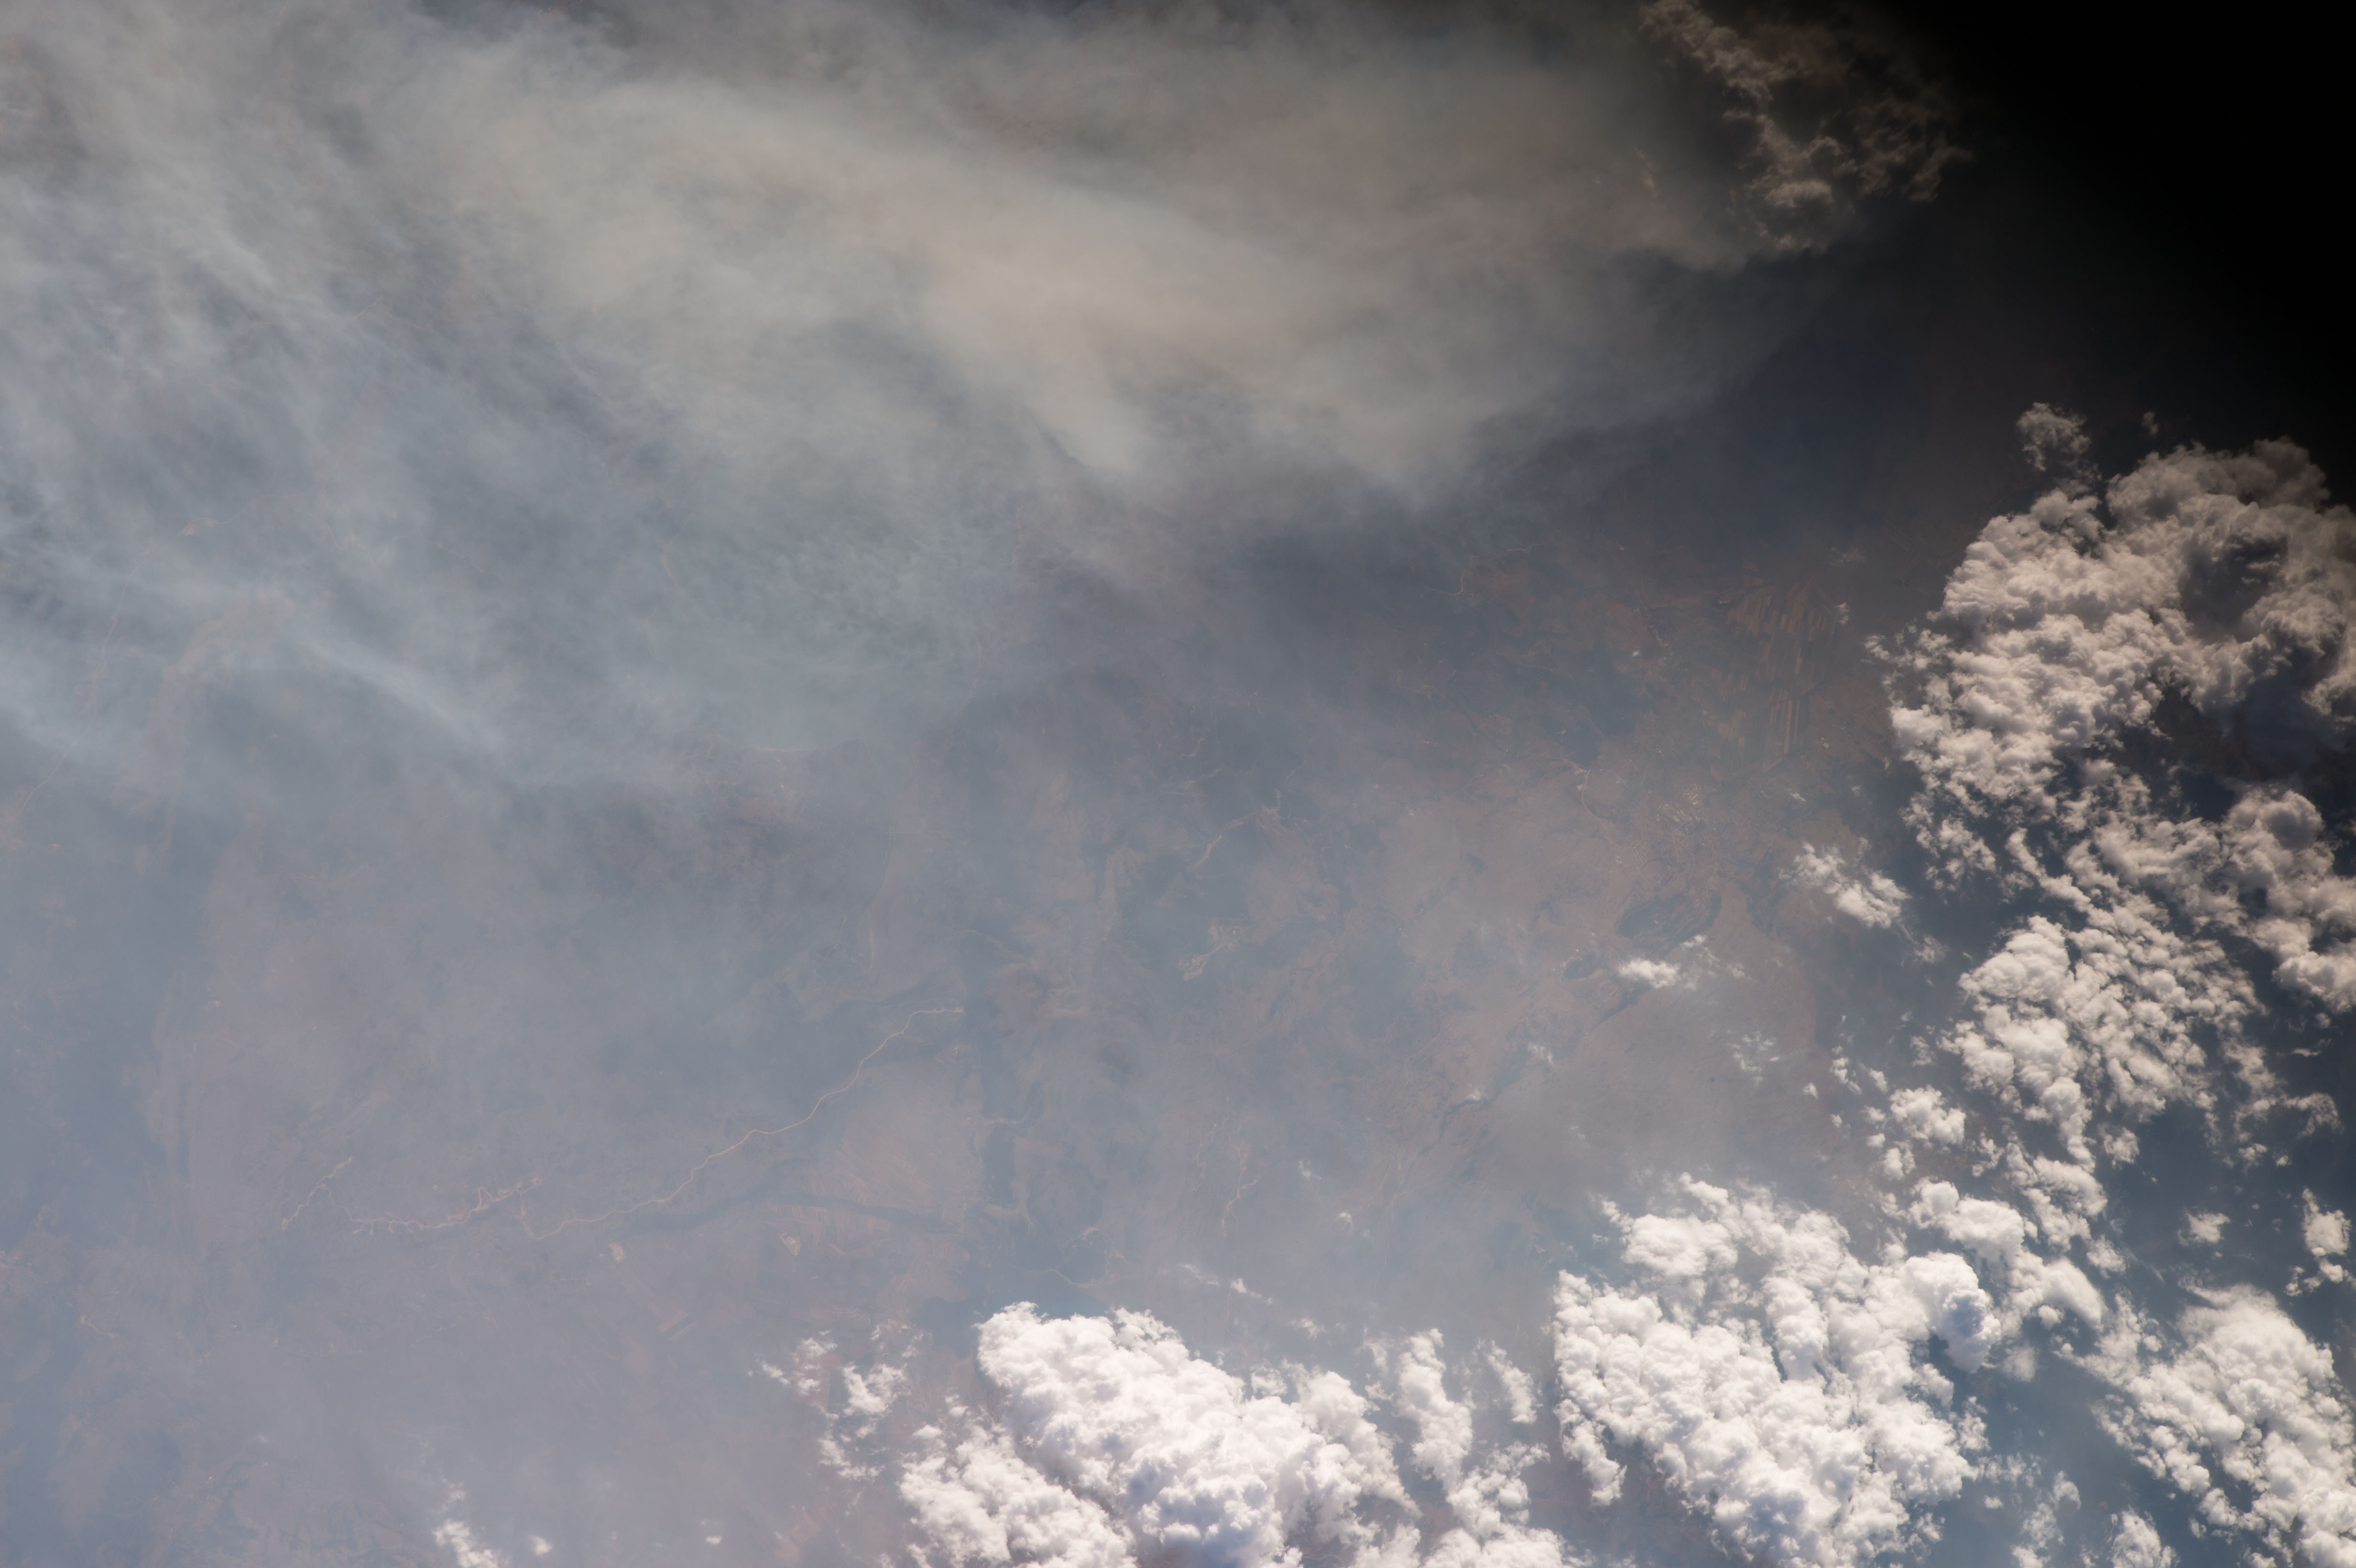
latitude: 43.7
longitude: 17.0
